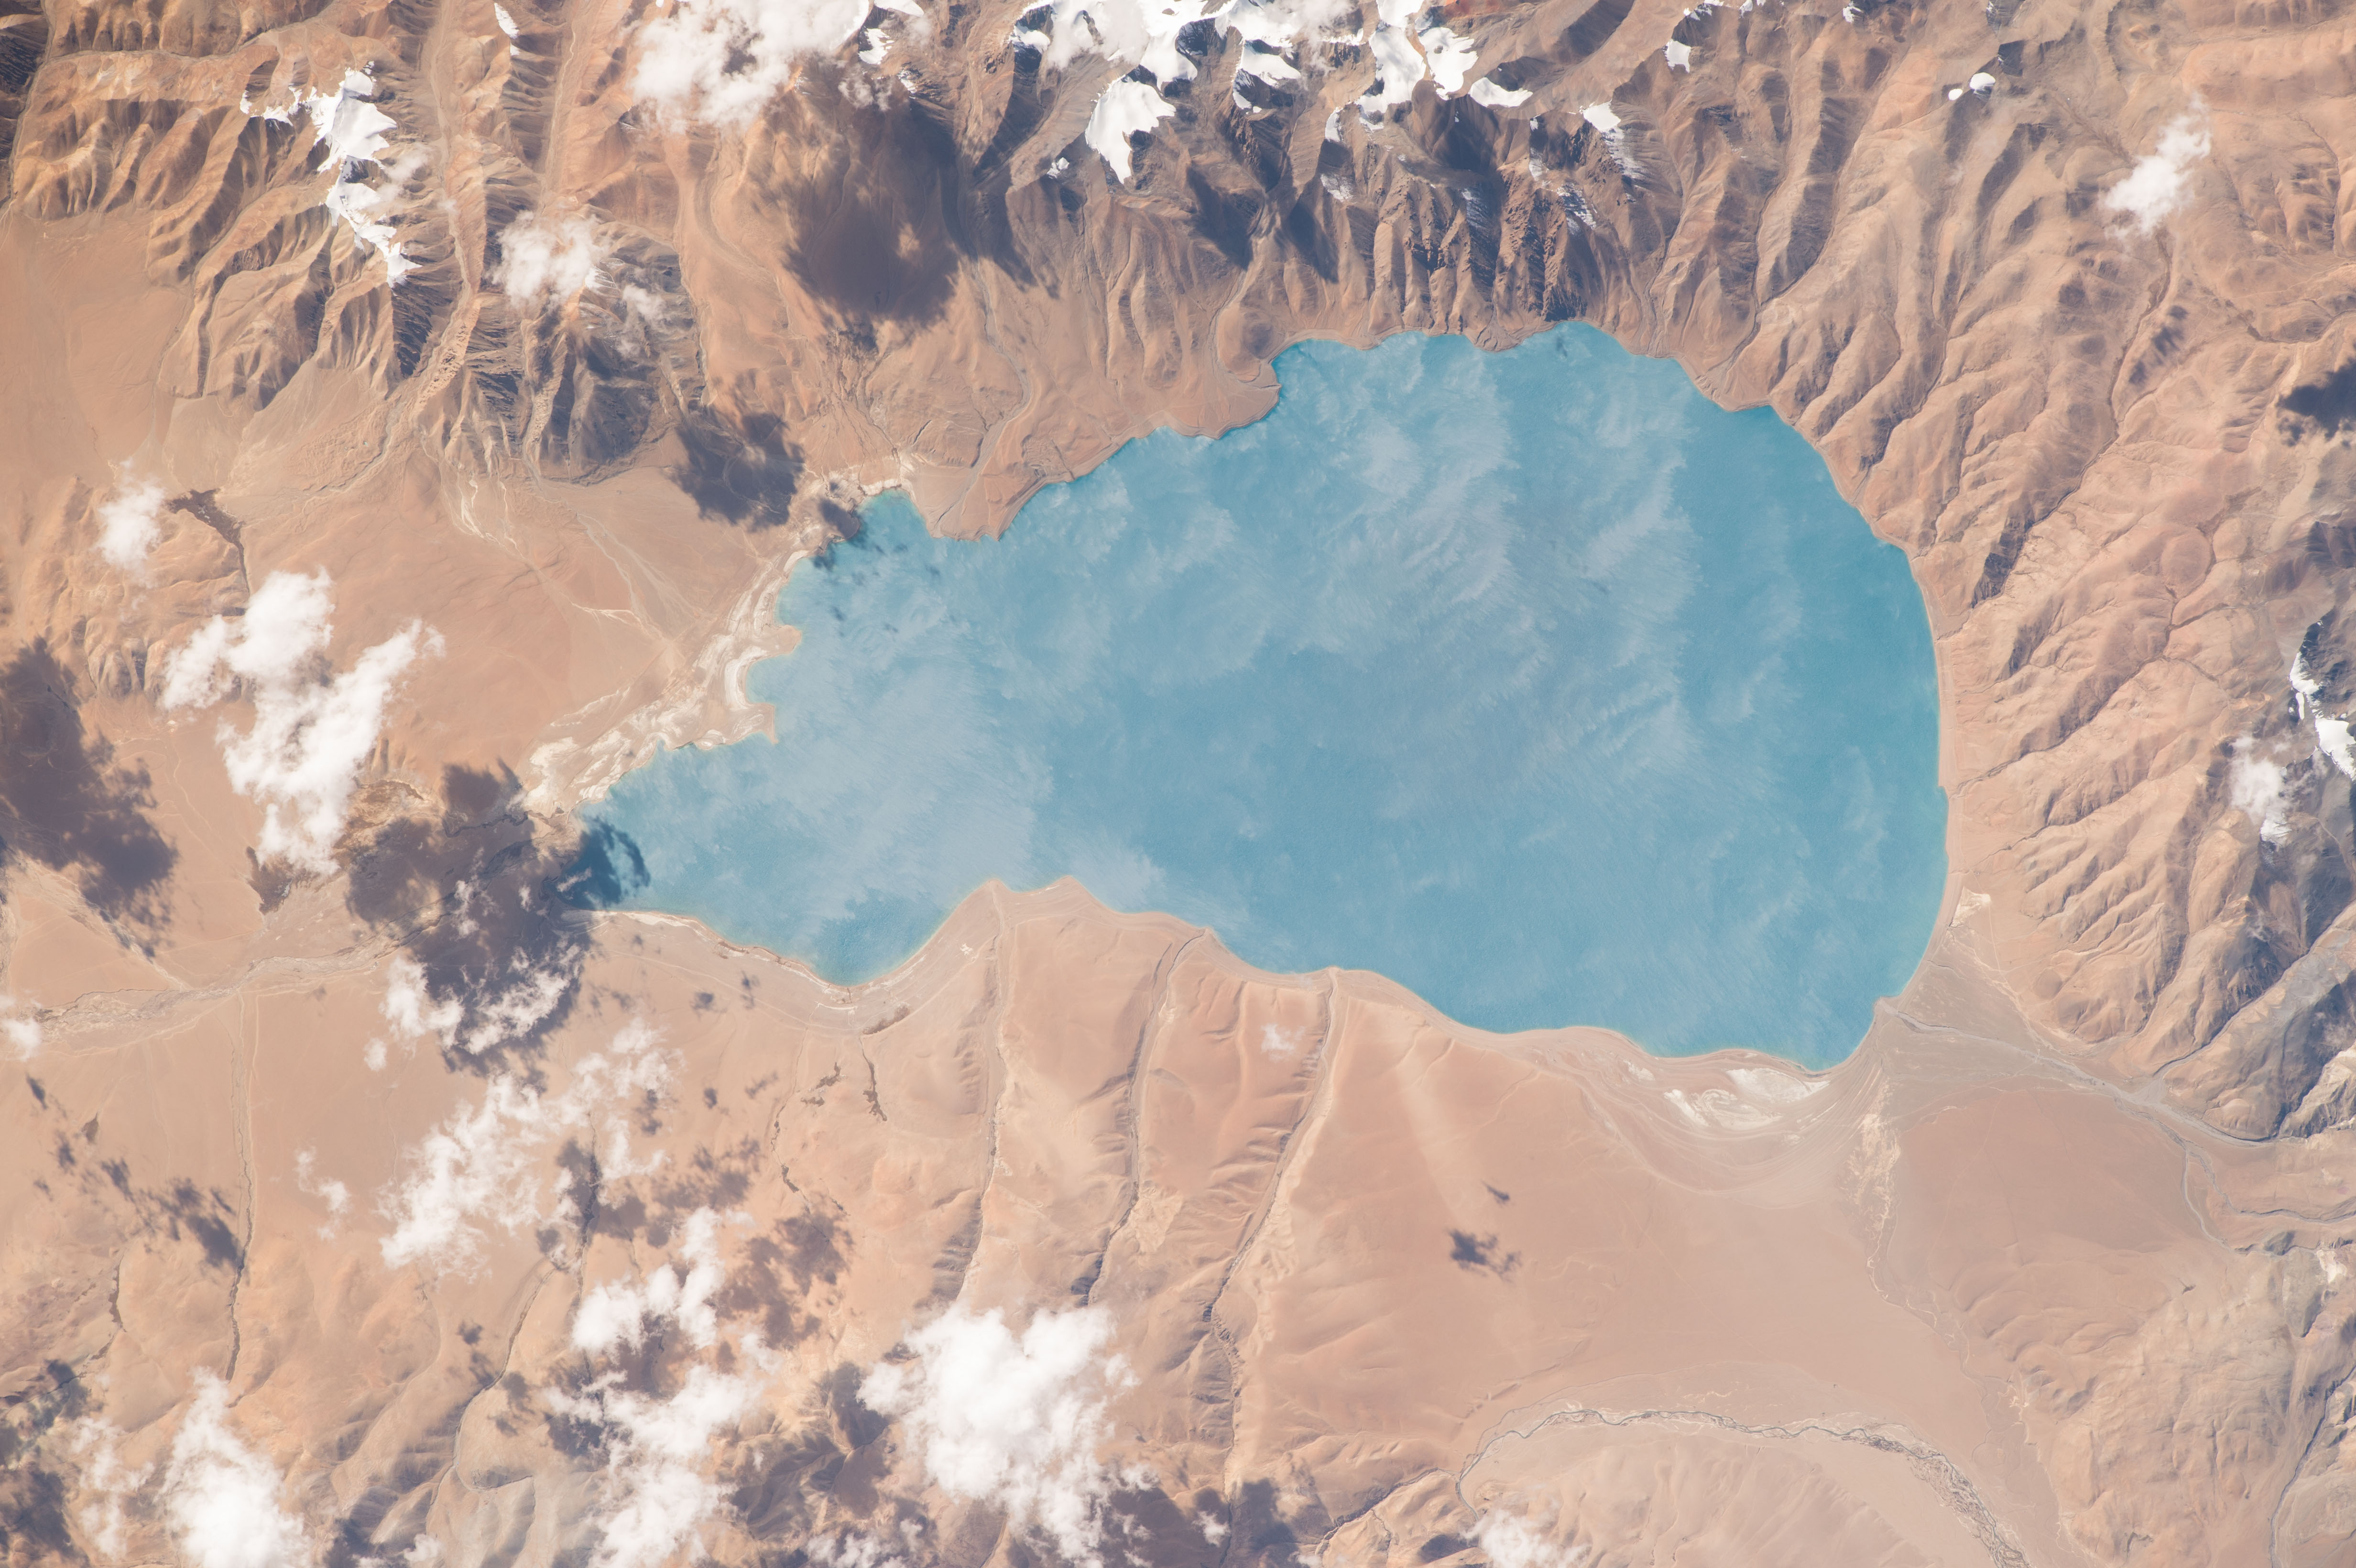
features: XURU CO,TIBET,CHINA
